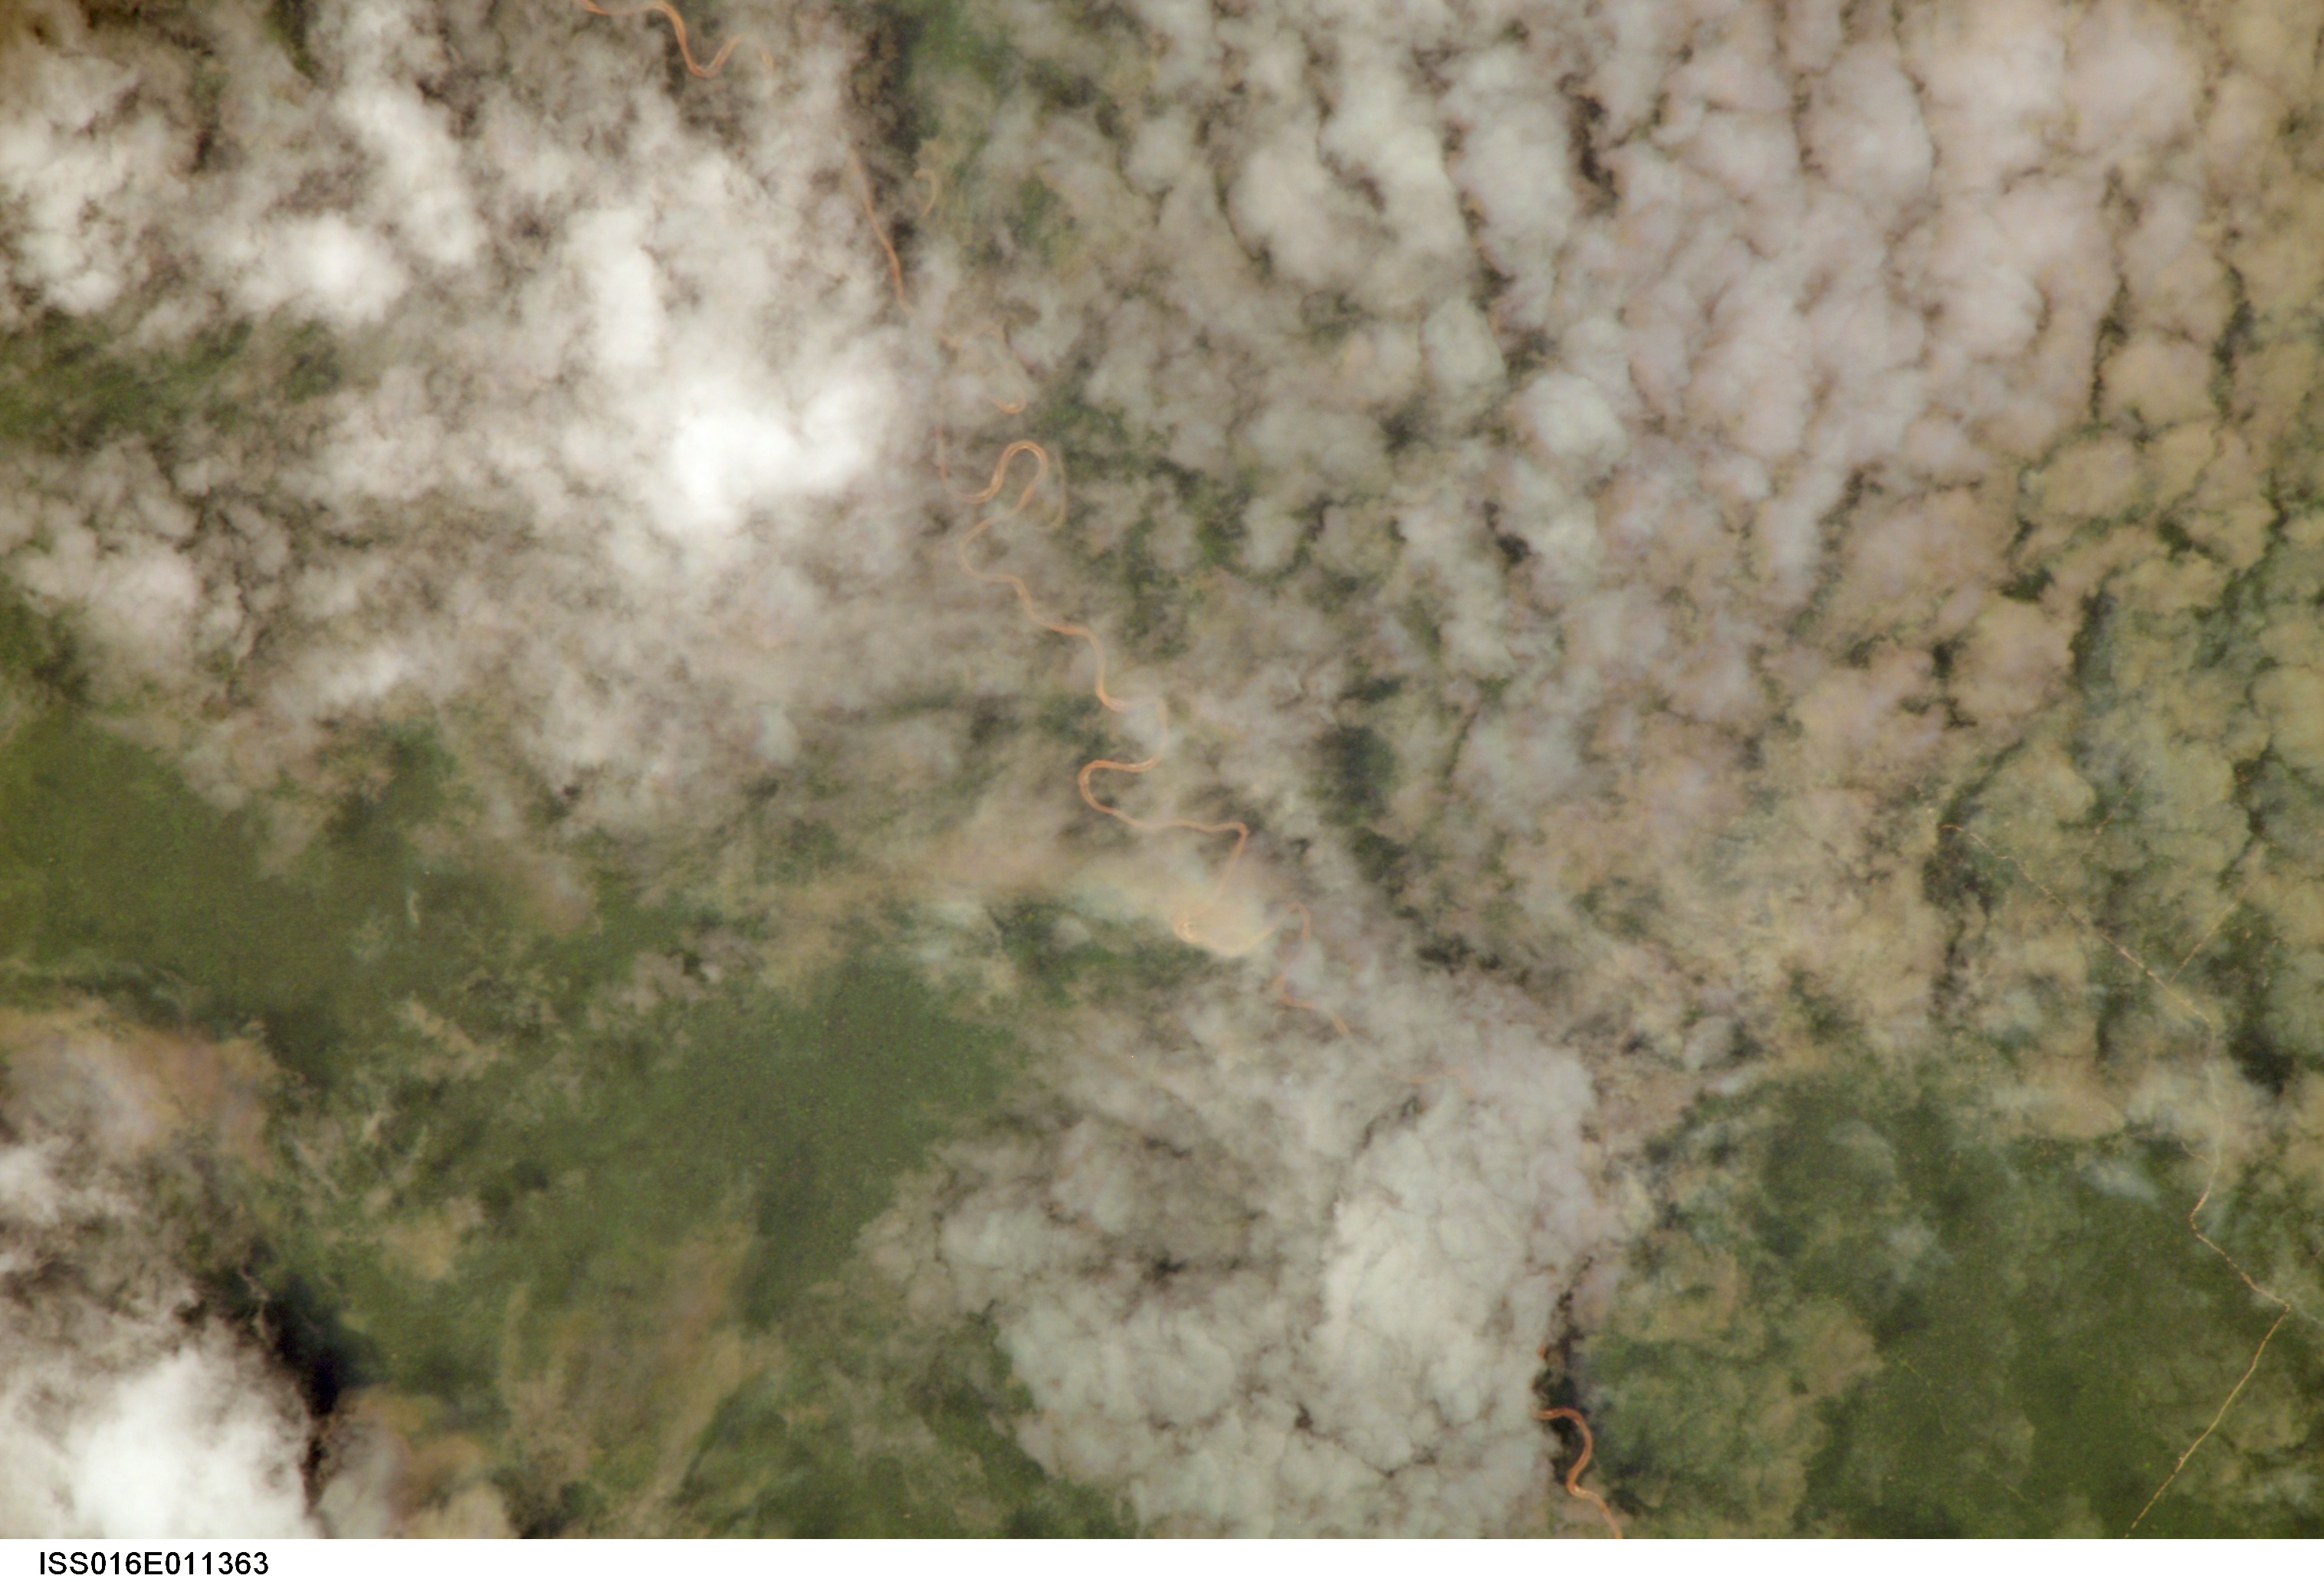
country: BOLIVIA
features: SALVADOR AREA, RIVER, FOR., ROADS
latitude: -13.6
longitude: -68.3
